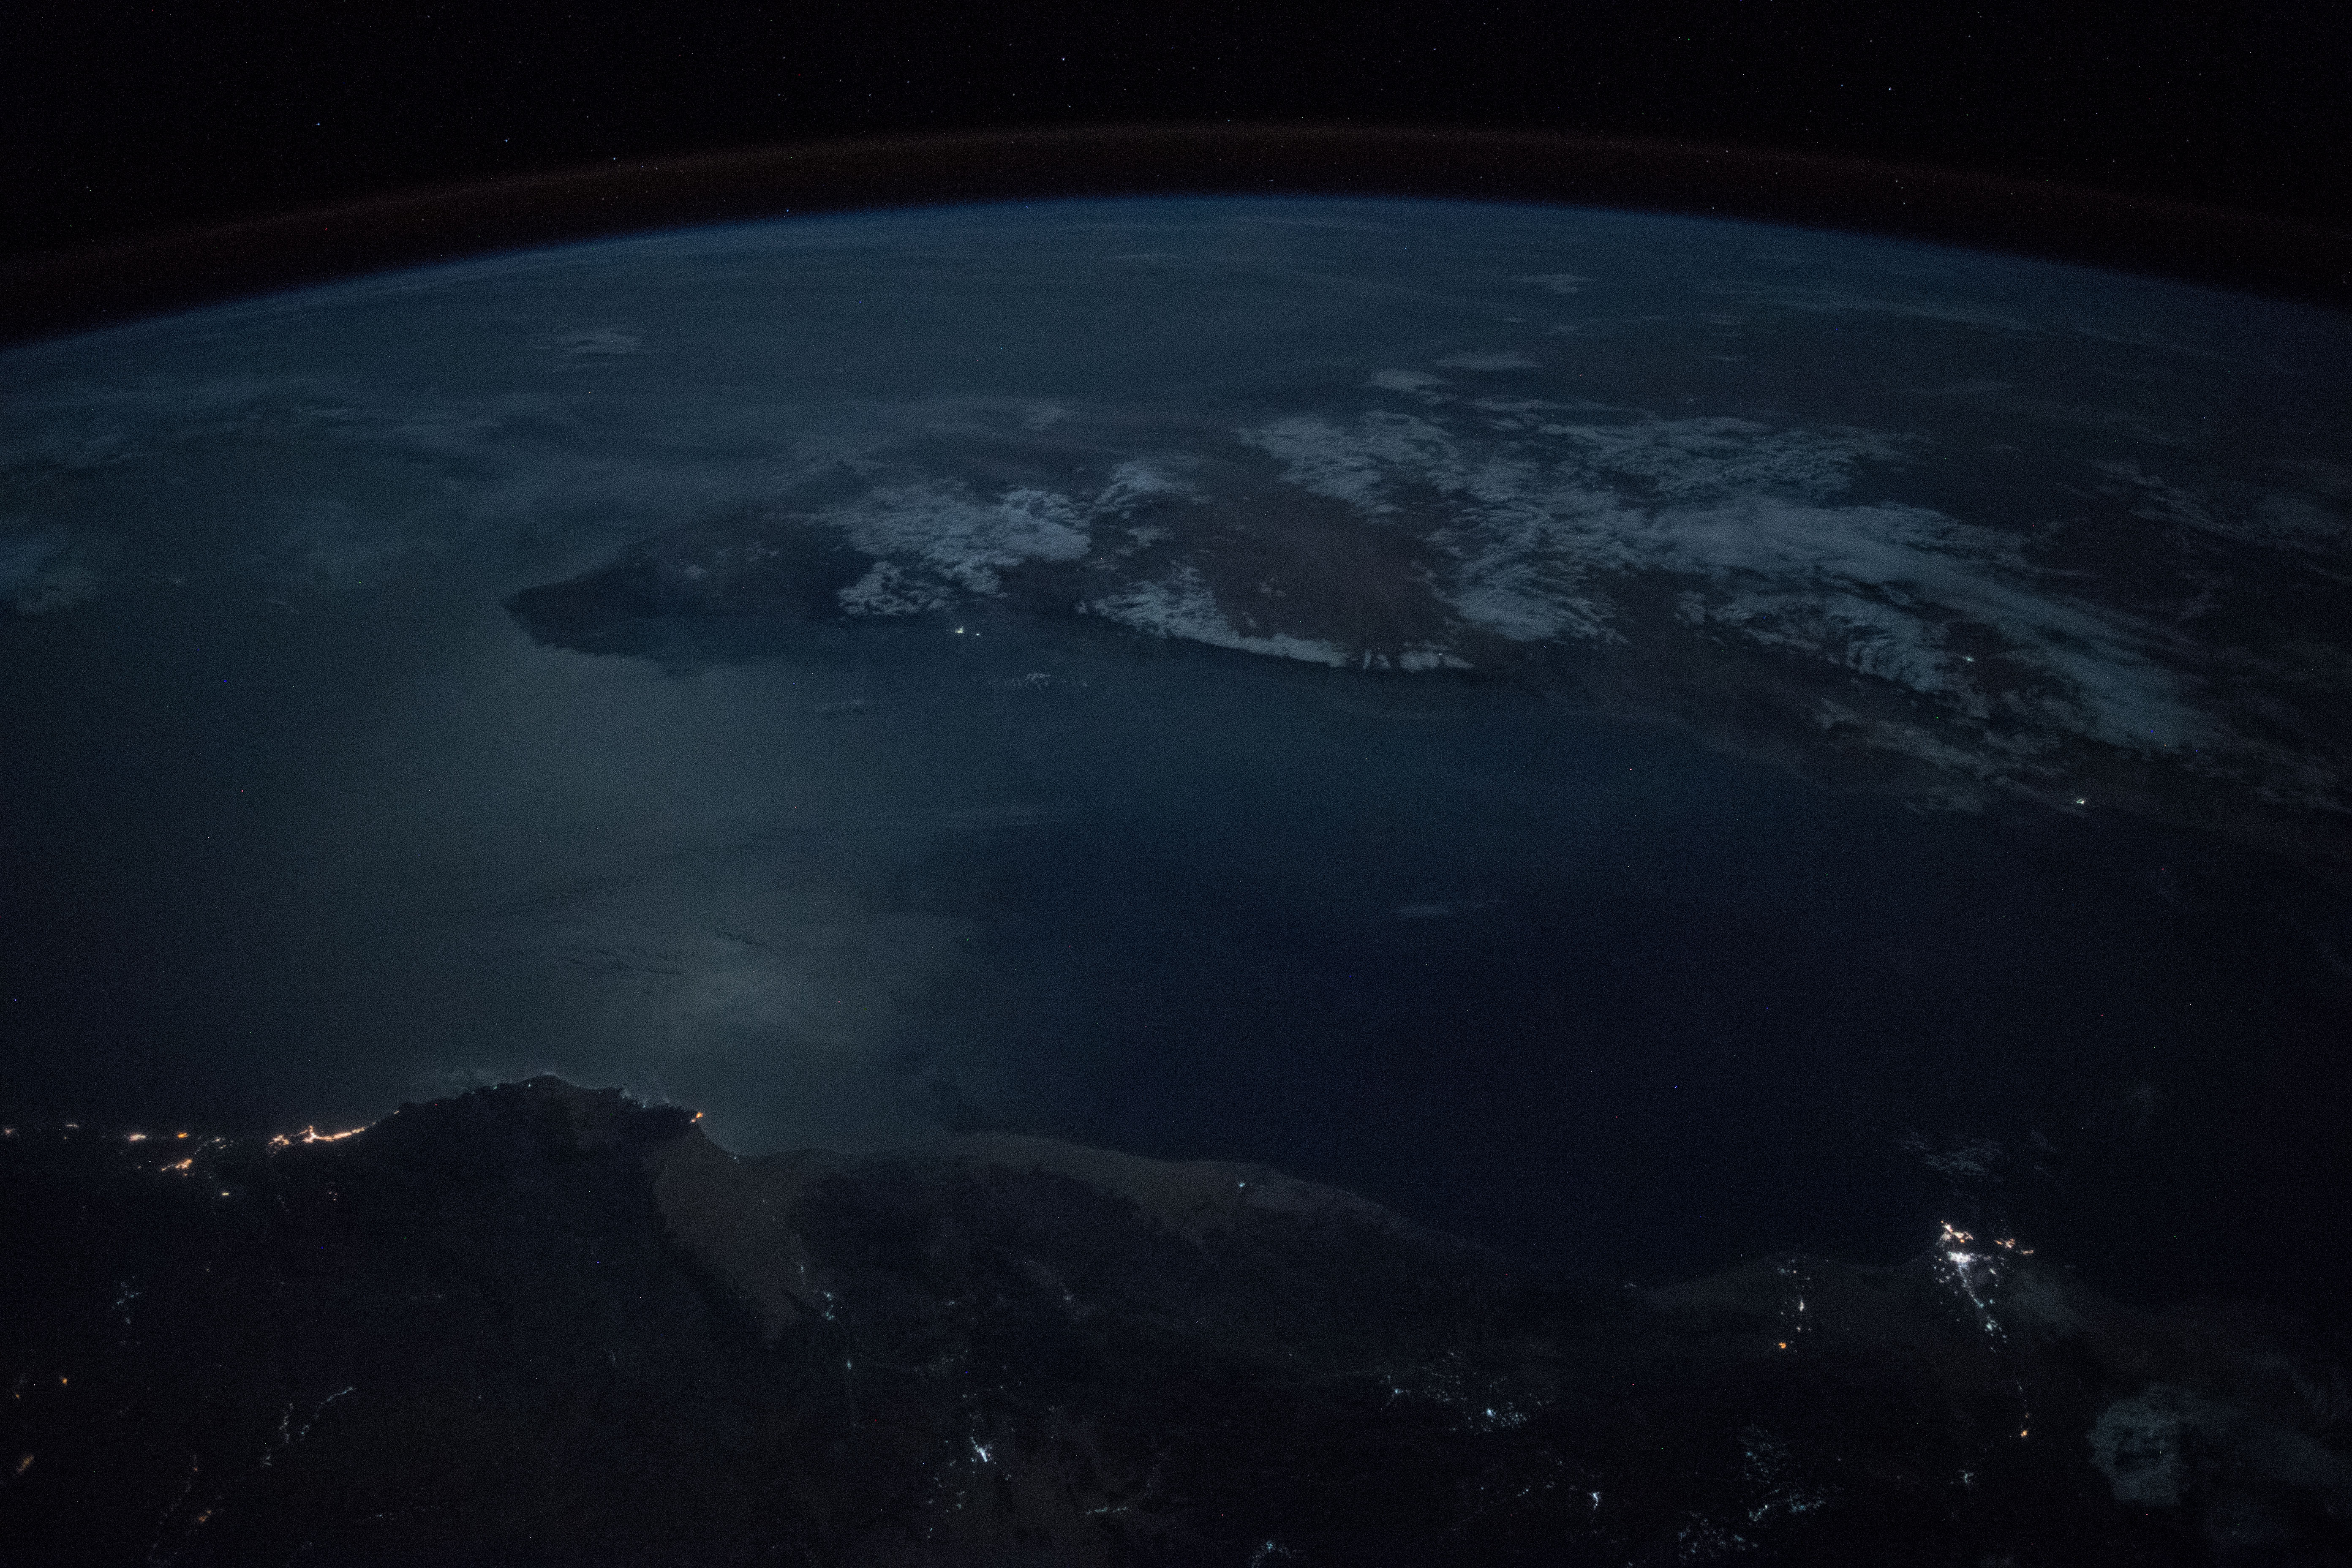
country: SOMALIA
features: OGO MOUNTAINS, COAST, GULF OF ADEN, NIGHT, EARTH LIMB
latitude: 11.9
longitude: 47.9
